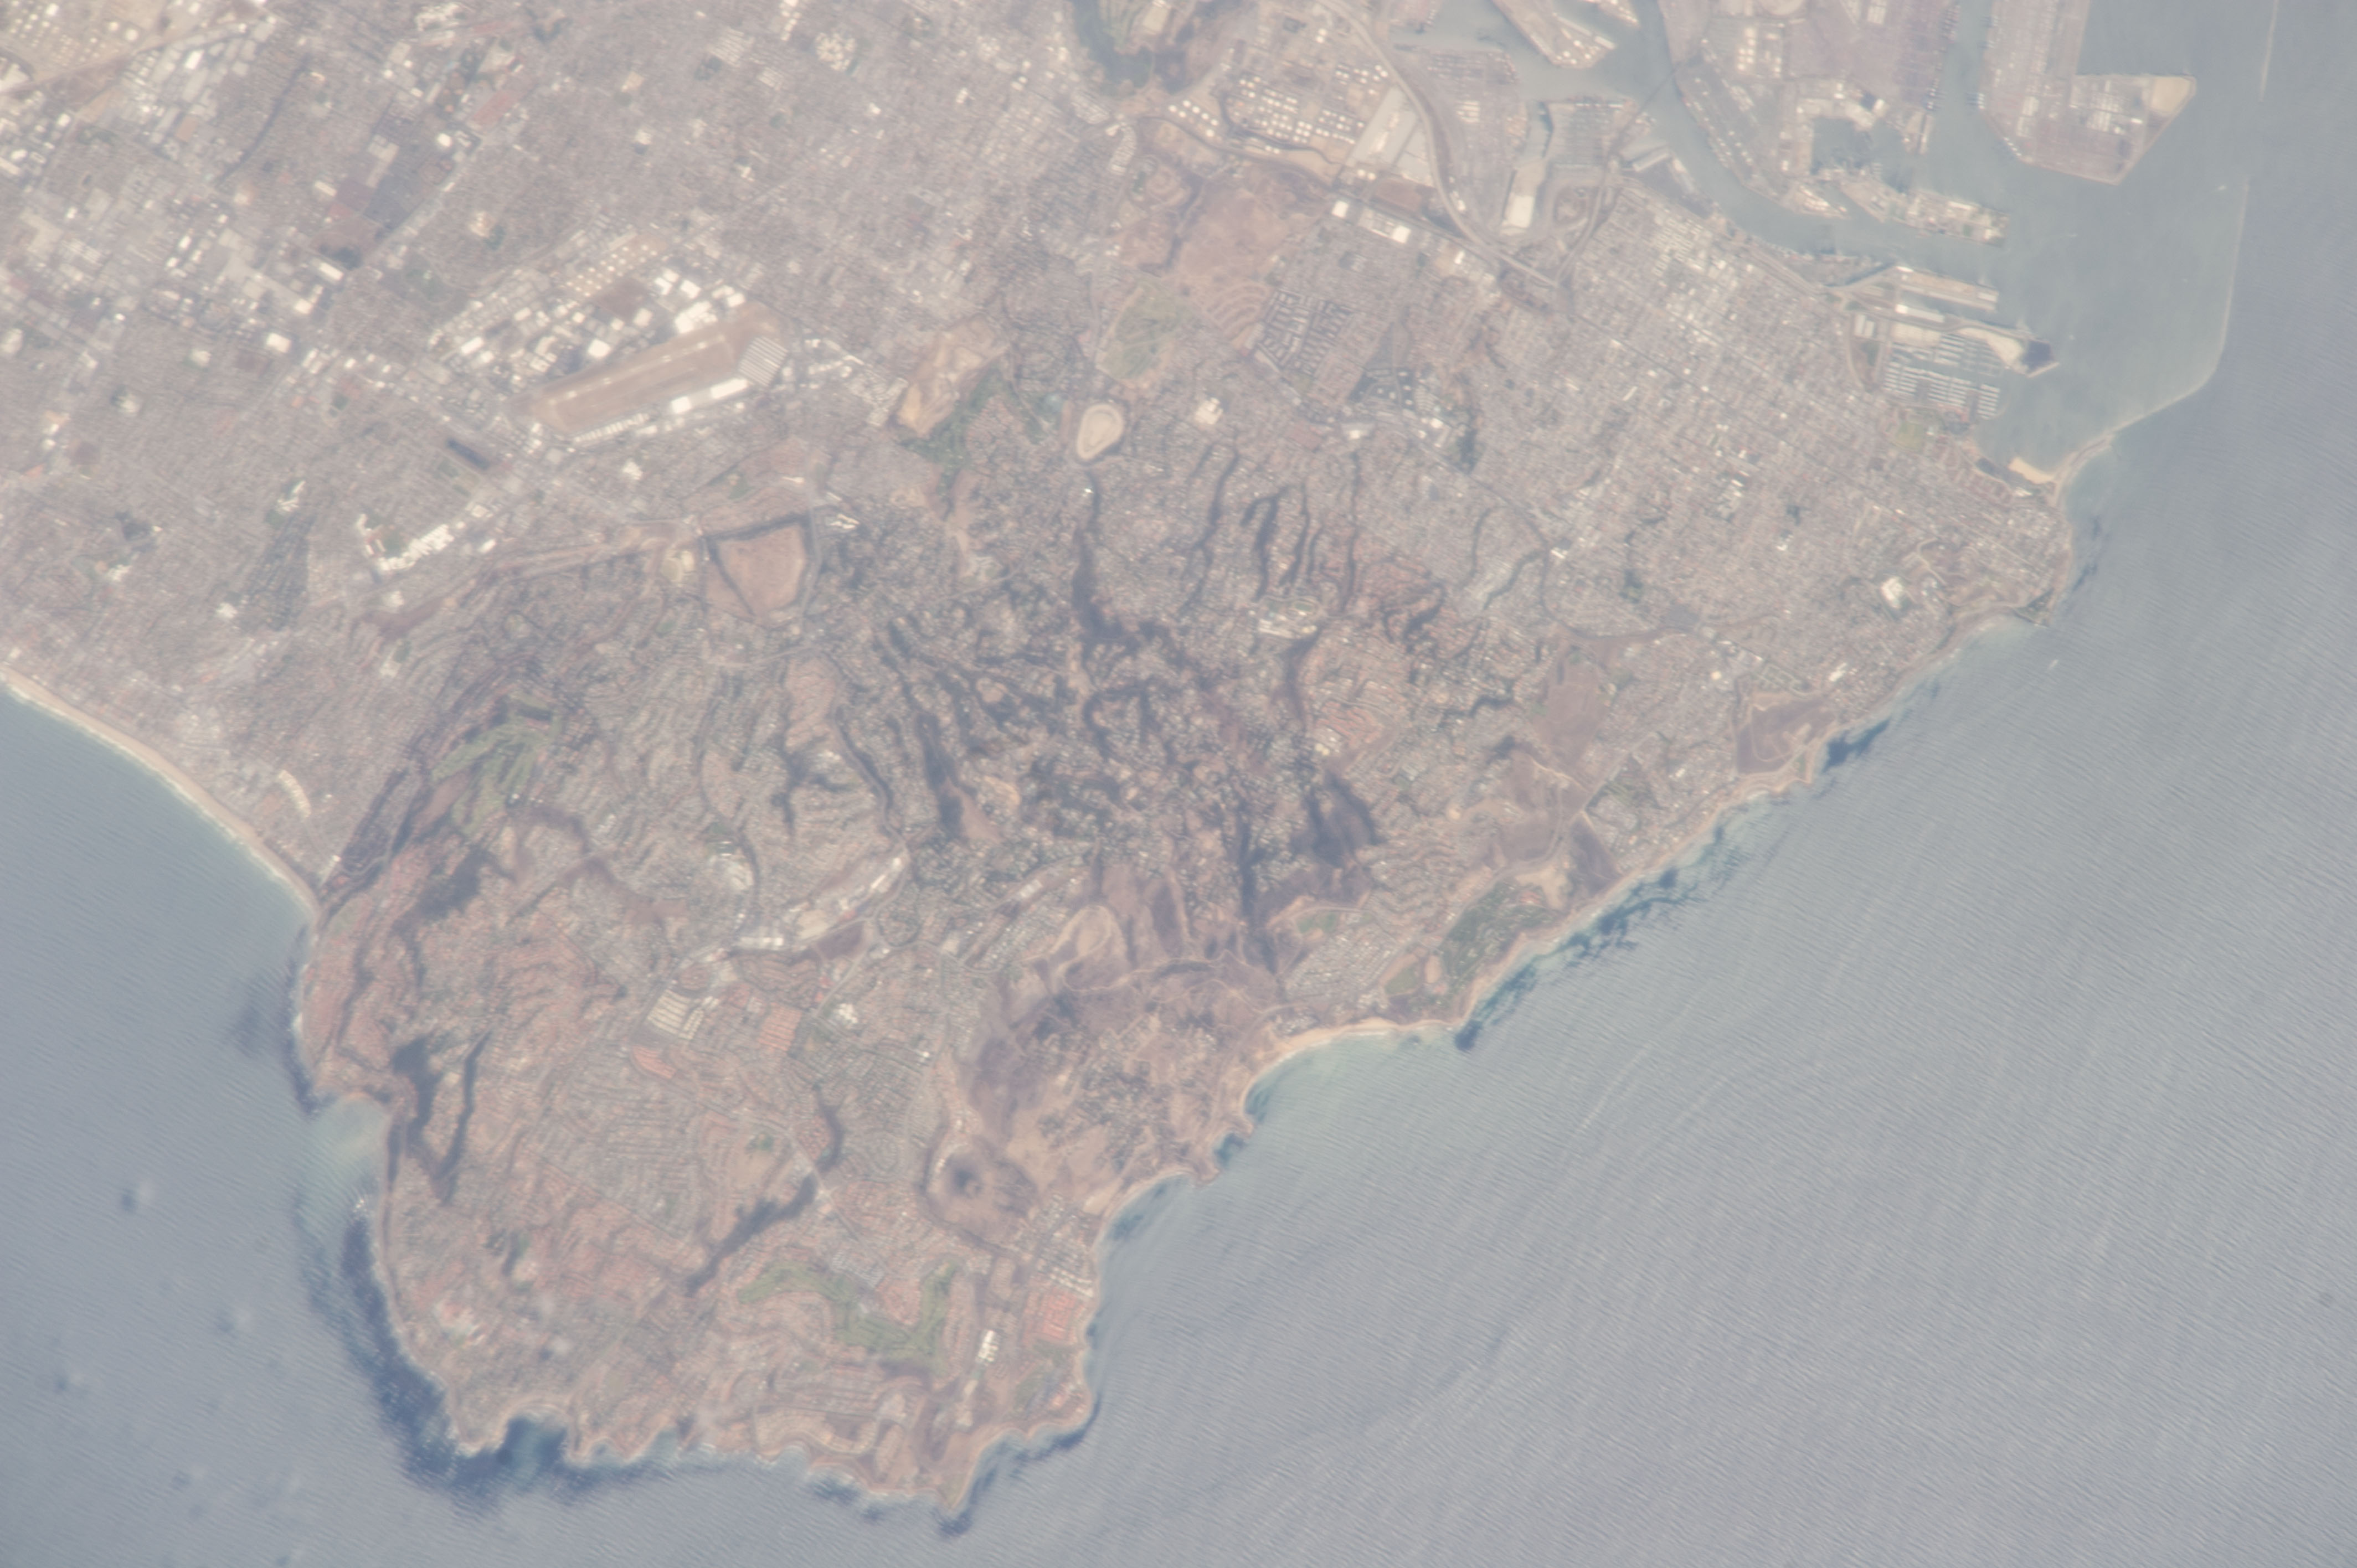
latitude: 33.8
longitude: -118.4
